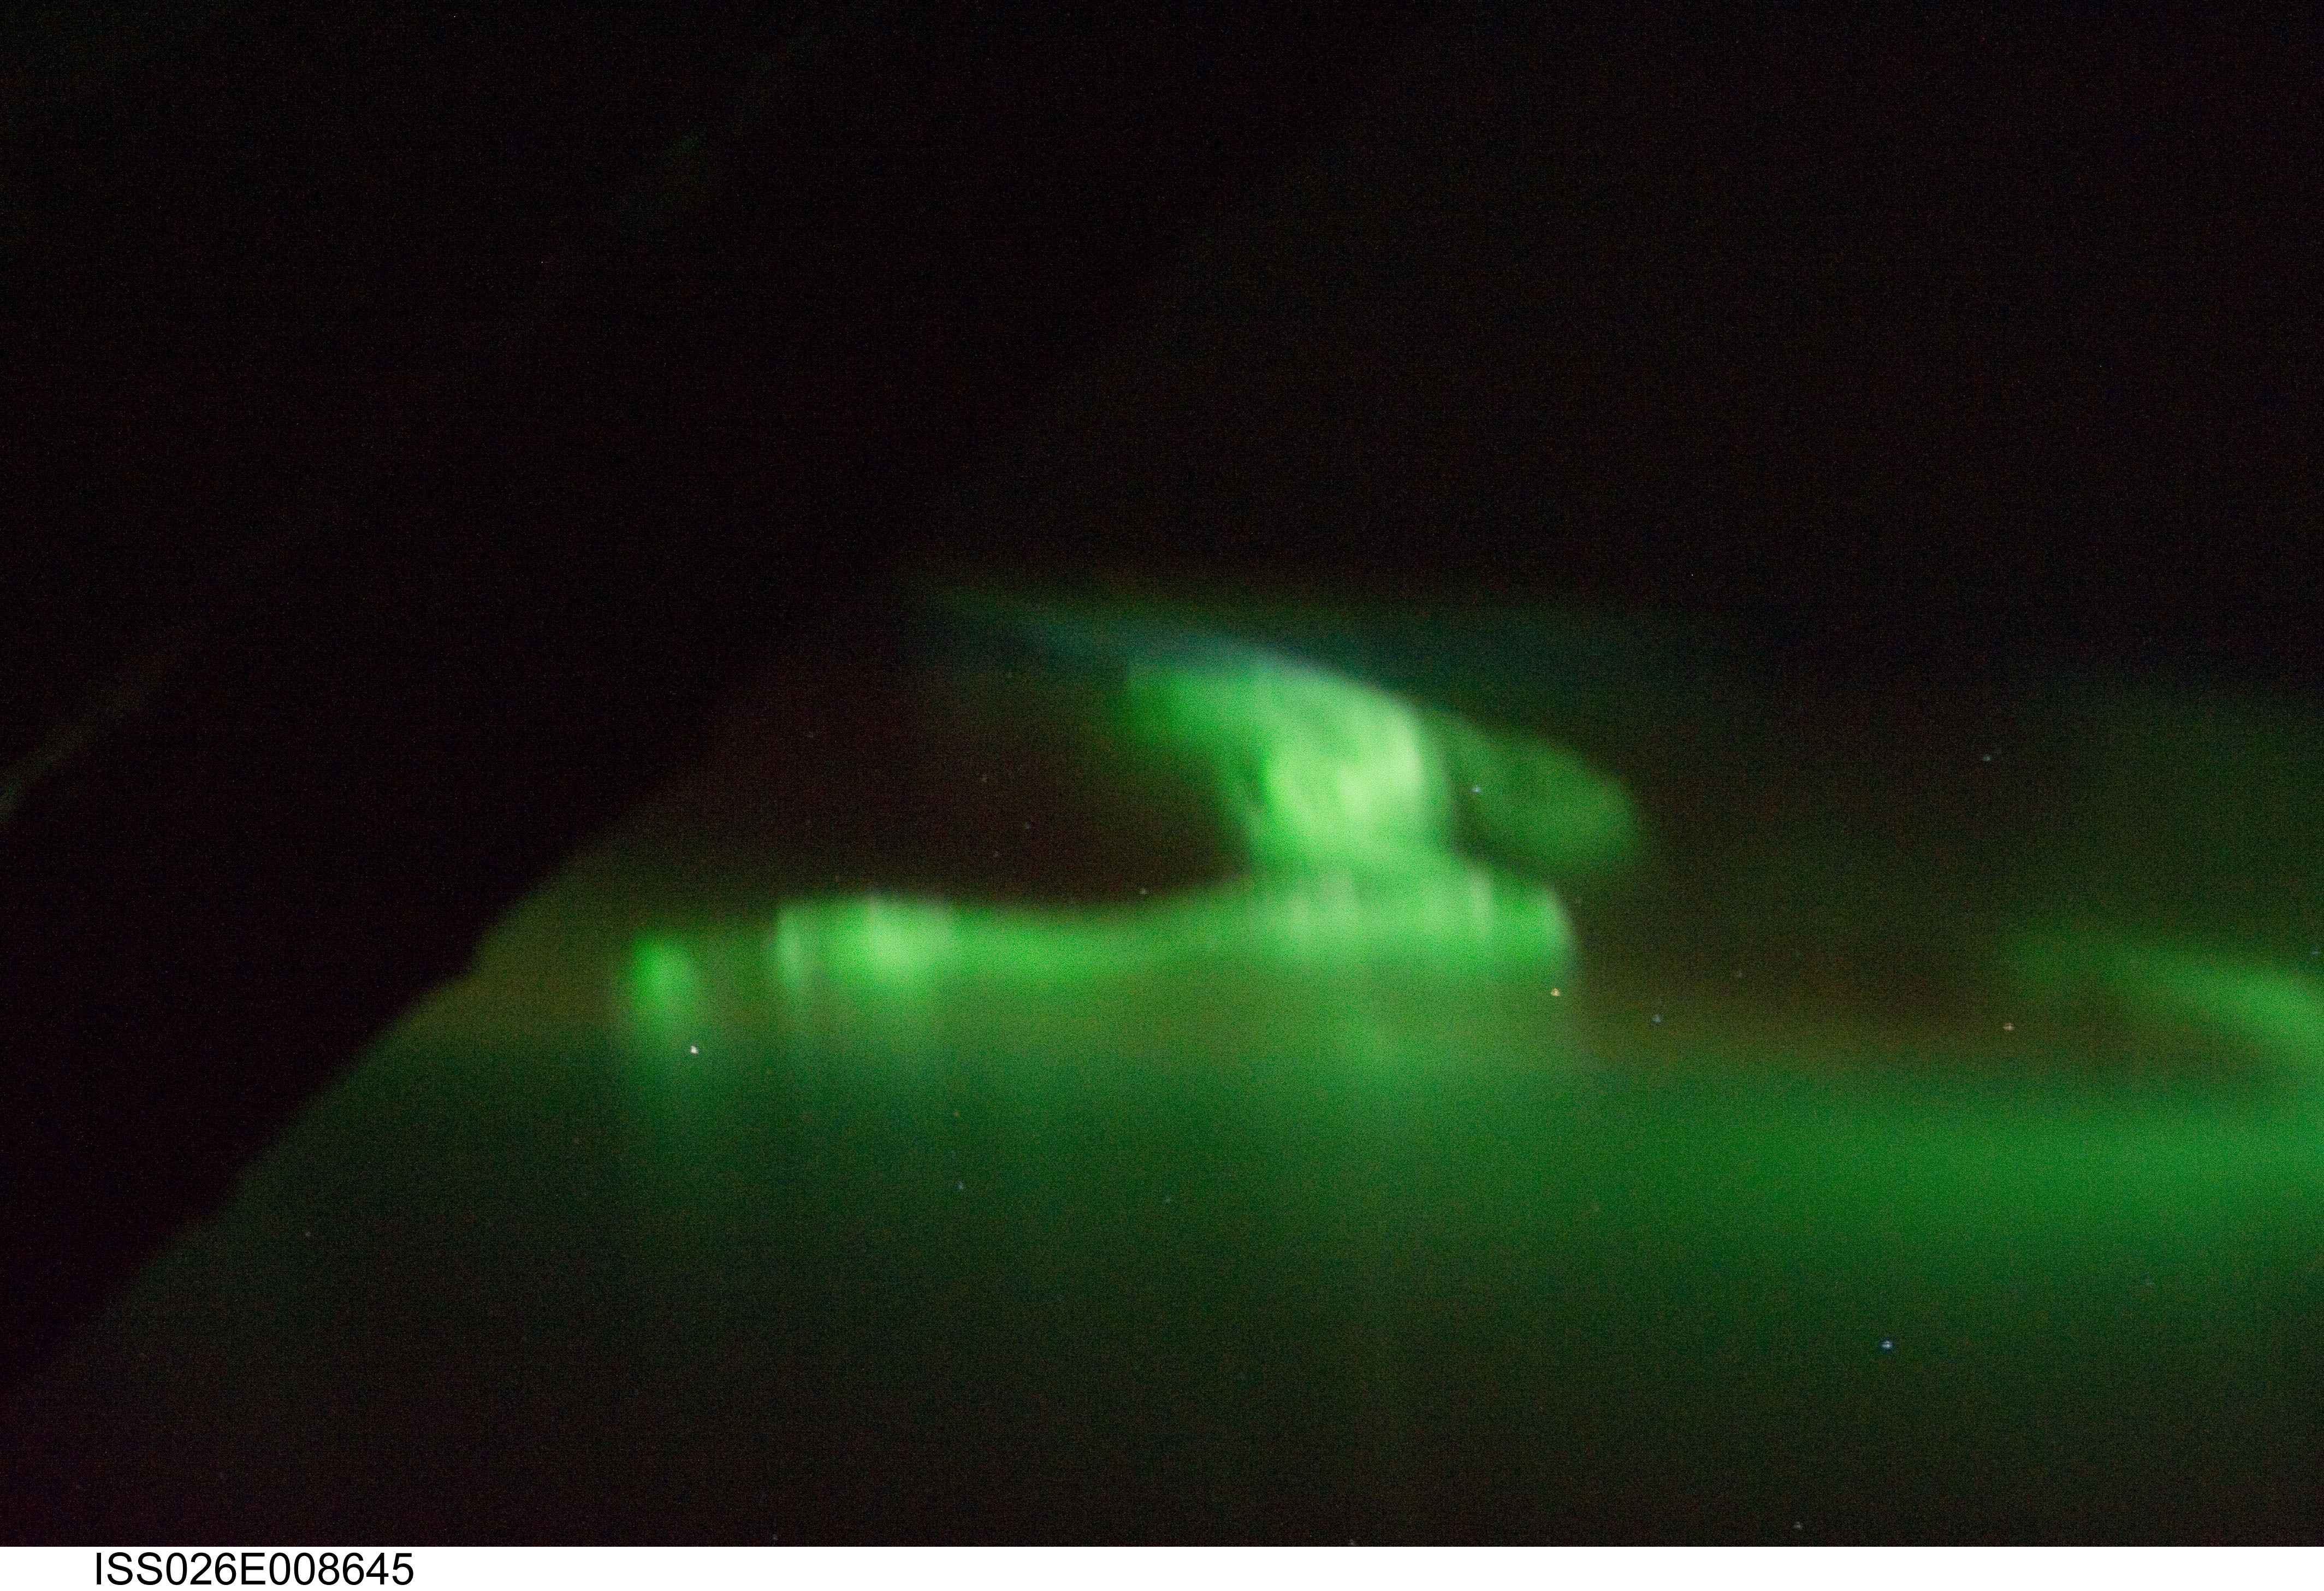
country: CANADA
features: PAN-AURORA BOREALIS, STARS, ISS, AIRGLOW, SOFT
